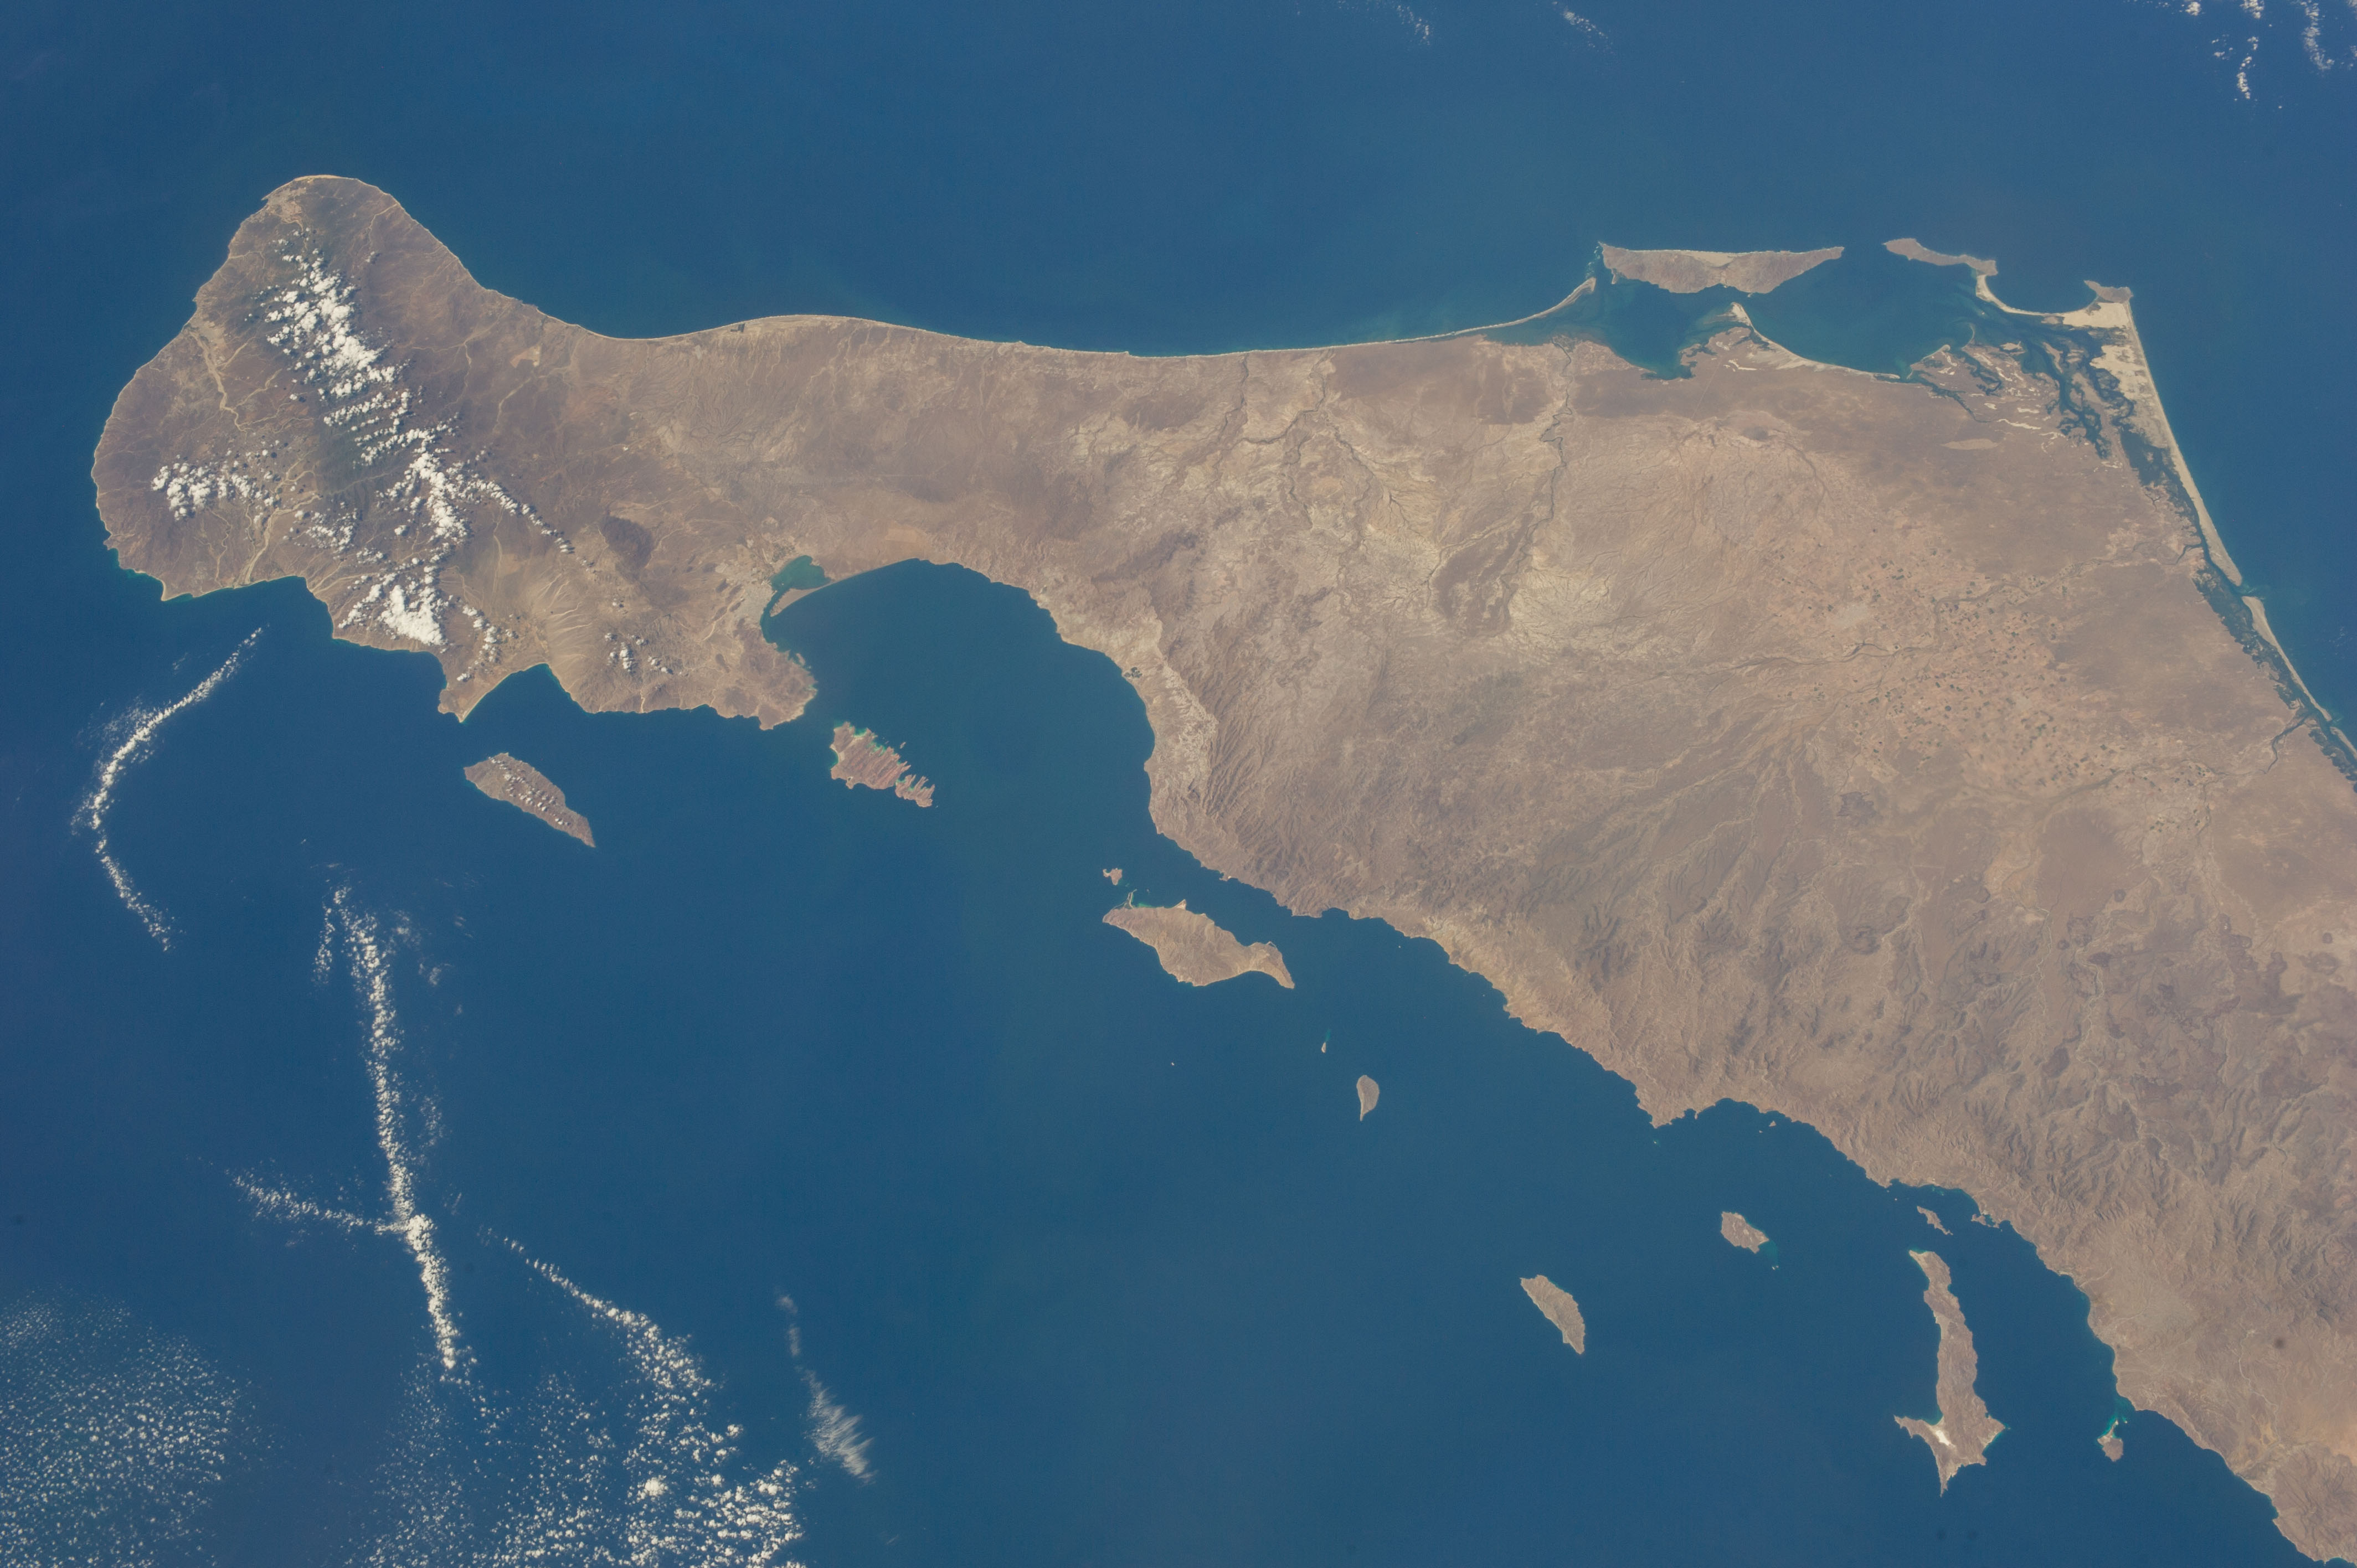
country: MEXICO
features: LA PAZ, CABO SAN LUCAS, CERALVO ISLAND, ESPIRITU SANTO ISLAND, PARTIDA ISLAND, SAN JOSE ISLAND, CARMEN ISLAND, SANTA MARGARITA ISLAND, MOUNTAINS, GULF OF CALIFORNIA, PACIFIC OCEAN
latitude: 24.7
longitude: -110.7
